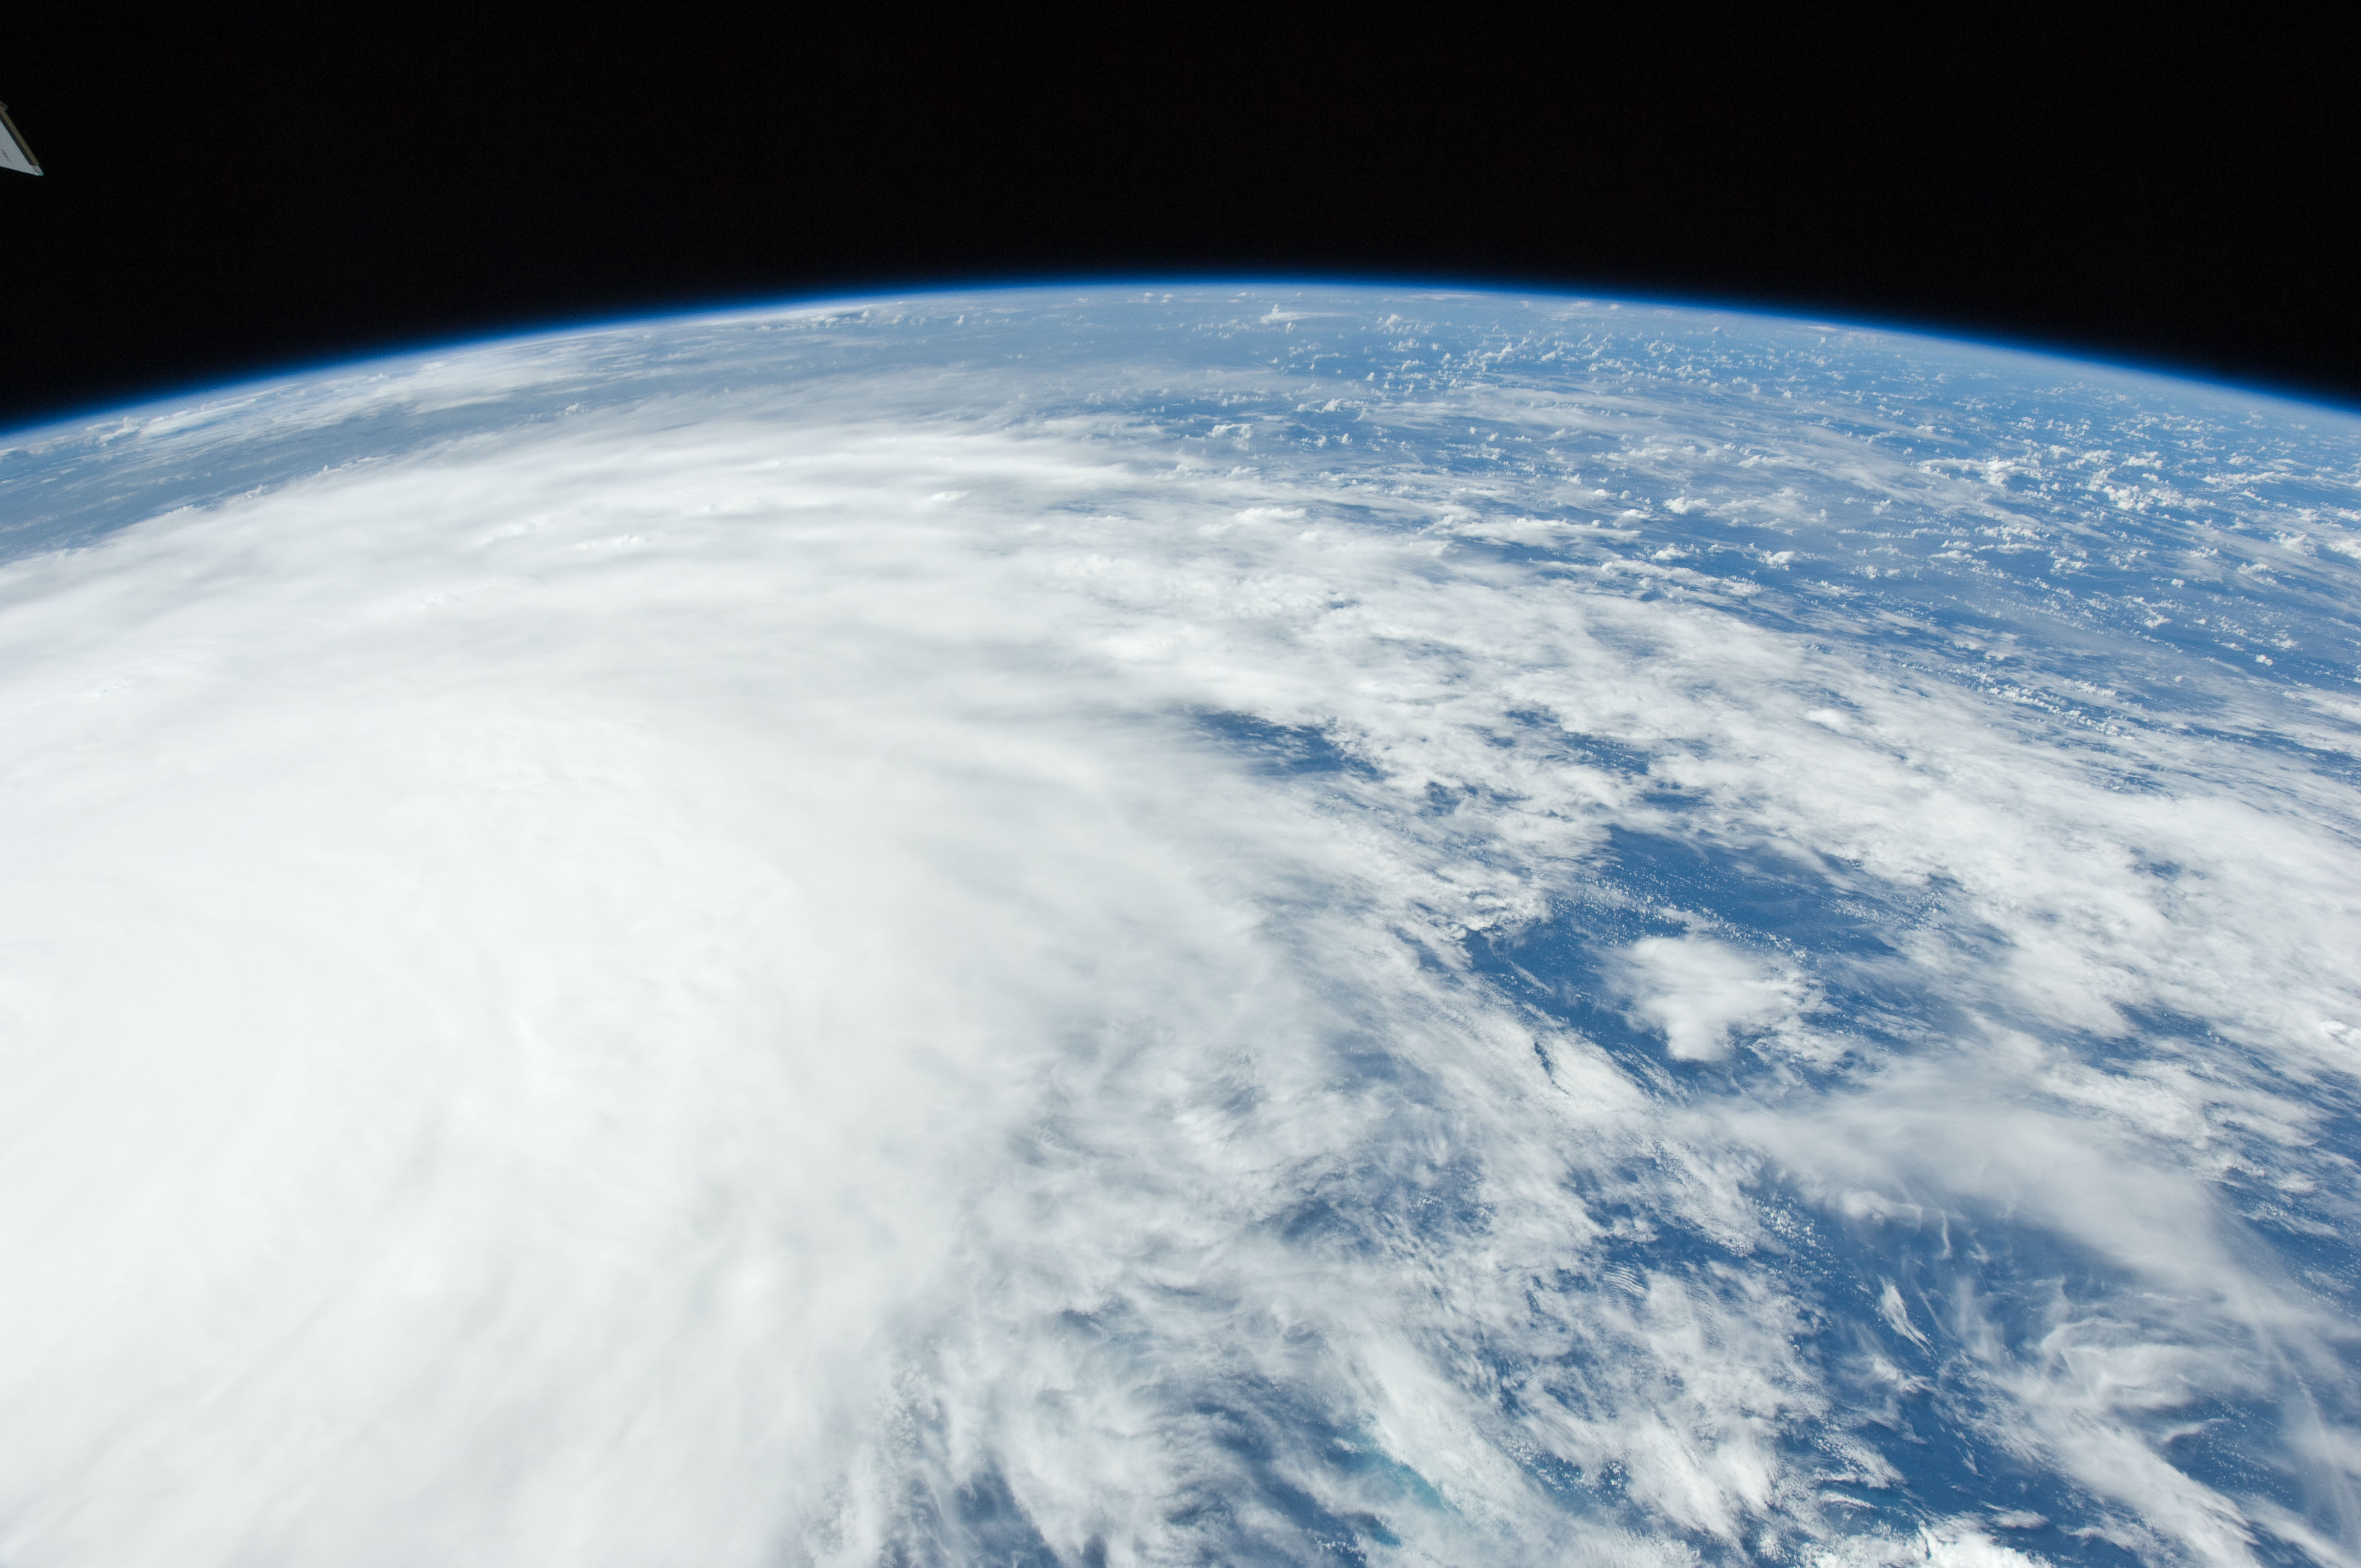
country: BAHAMAS
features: PAN-HURRICANE IRENE, ATLANTIC O., STORM BANDS, ISS
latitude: 23.5
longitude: -74.5
